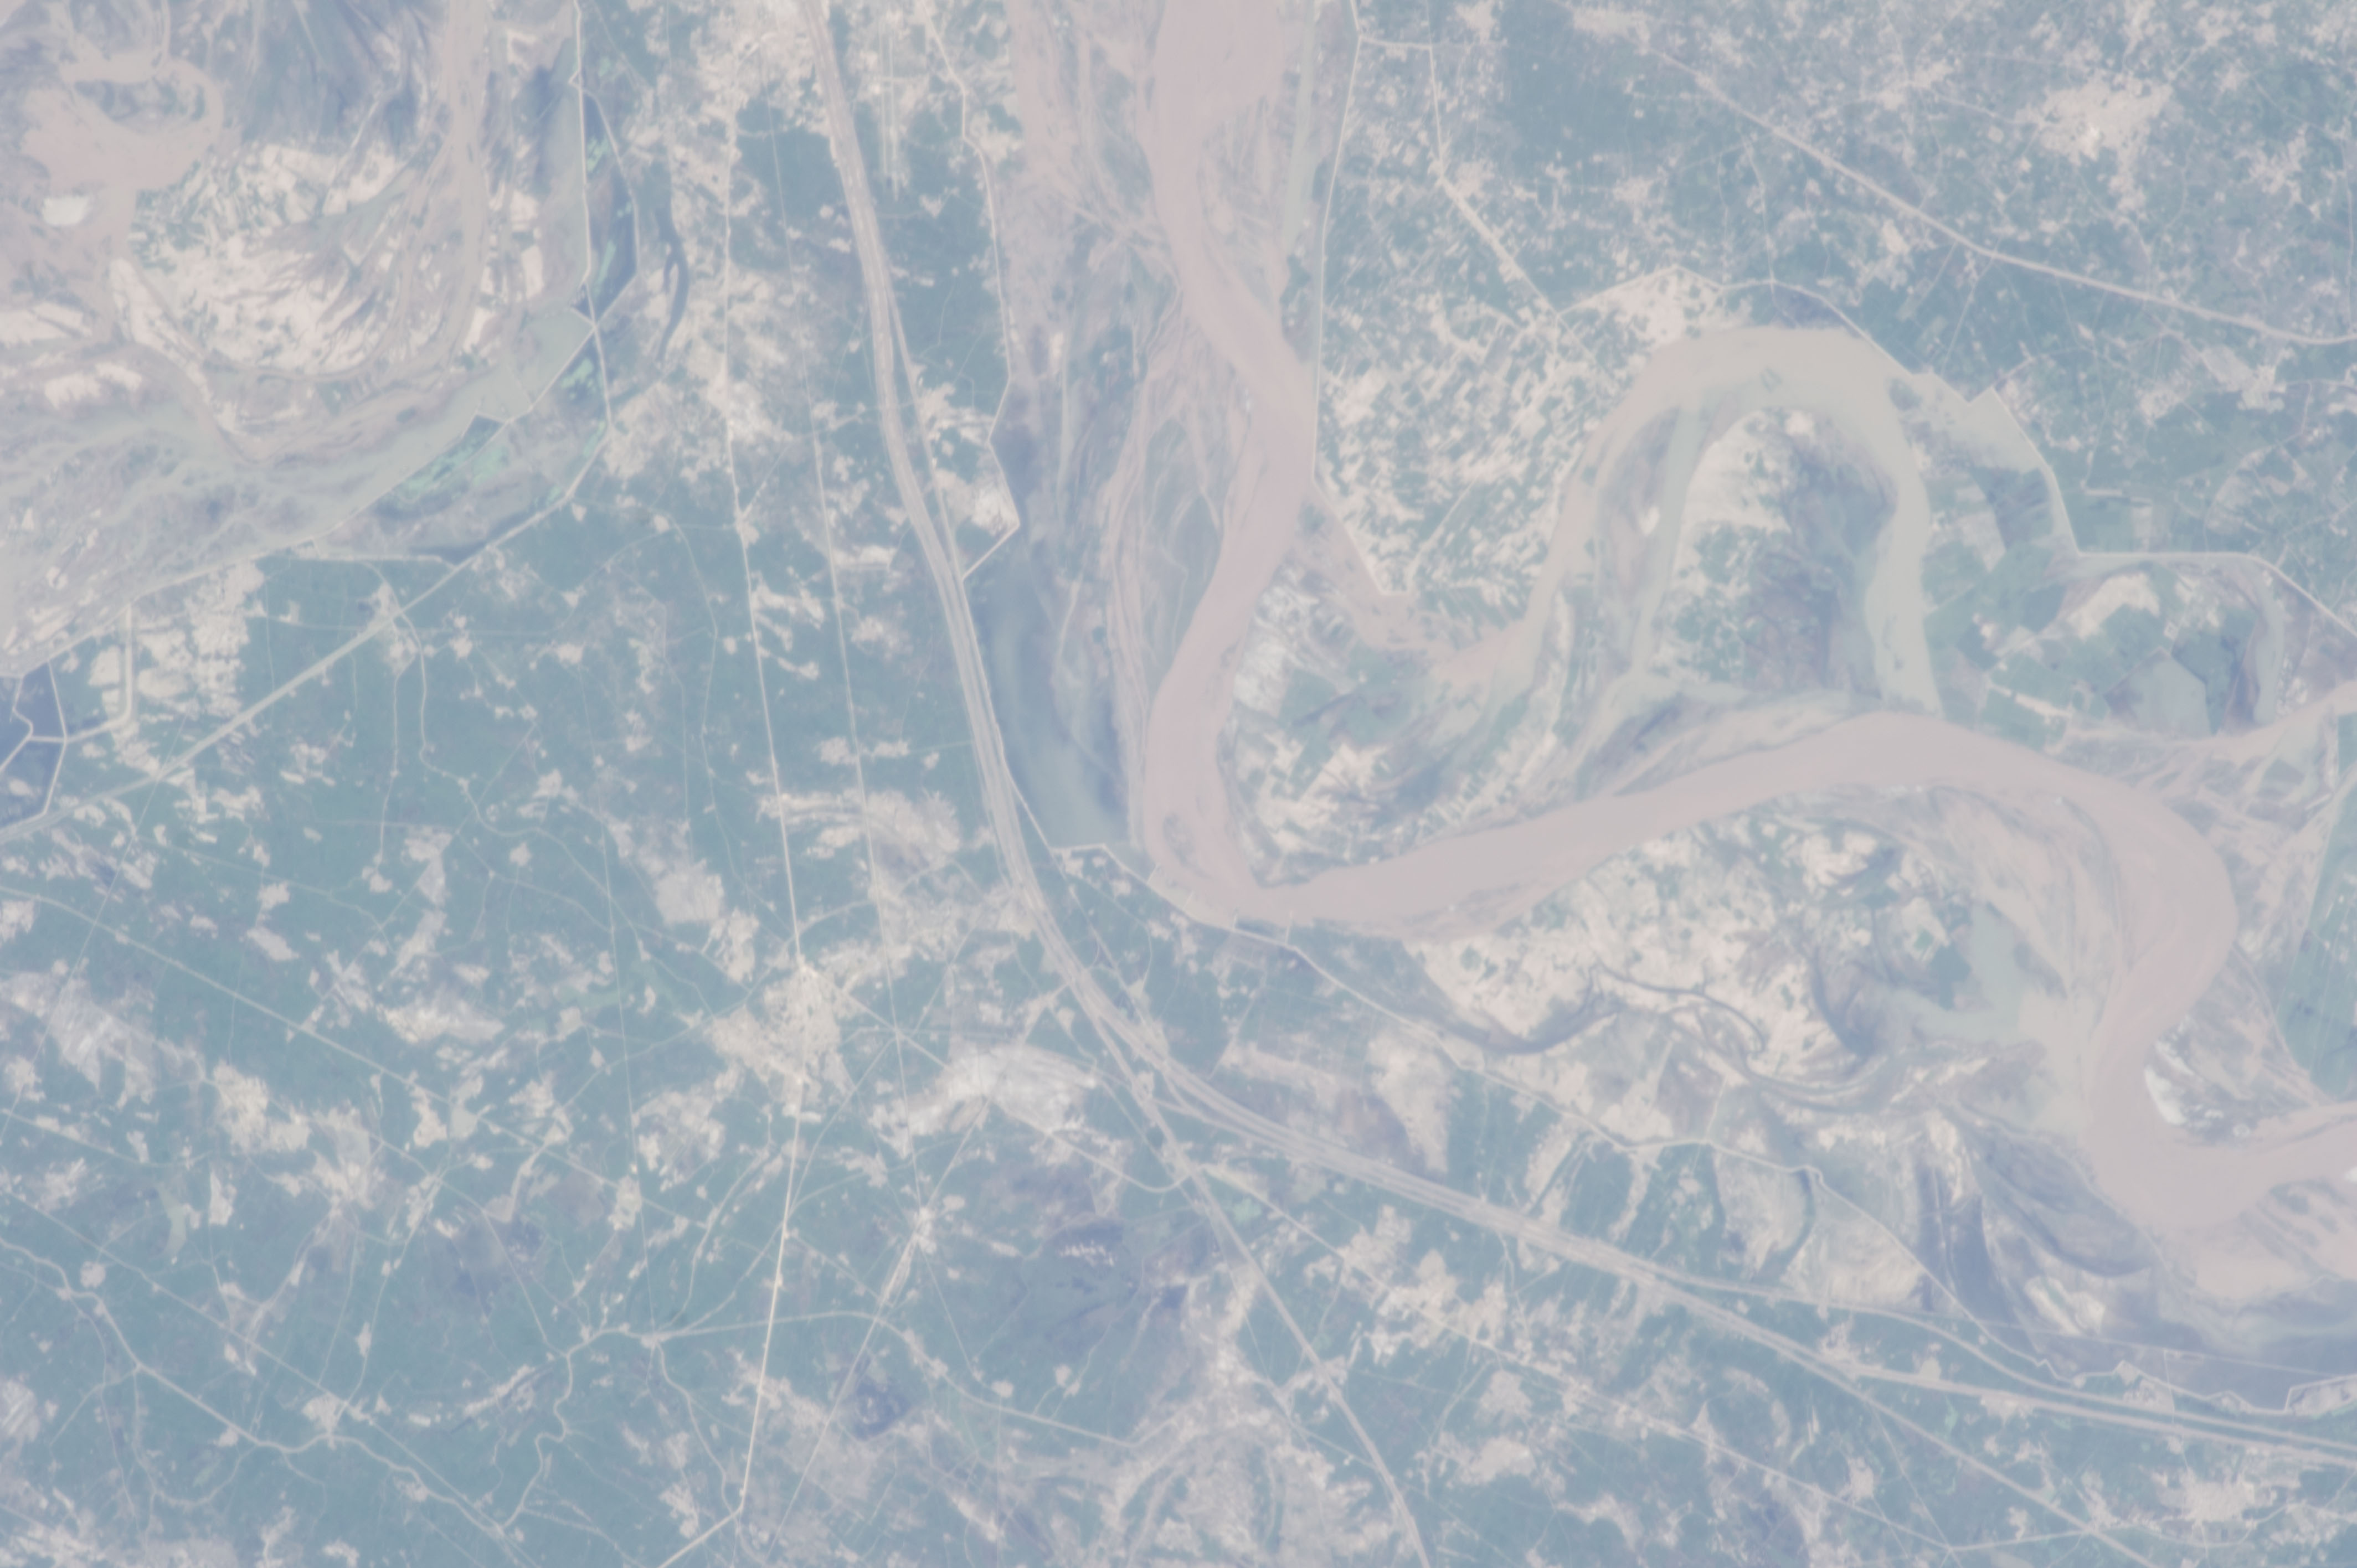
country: PAKISTAN
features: INDUS R., PIRJO GOTH
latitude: 27.7
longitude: 68.6
